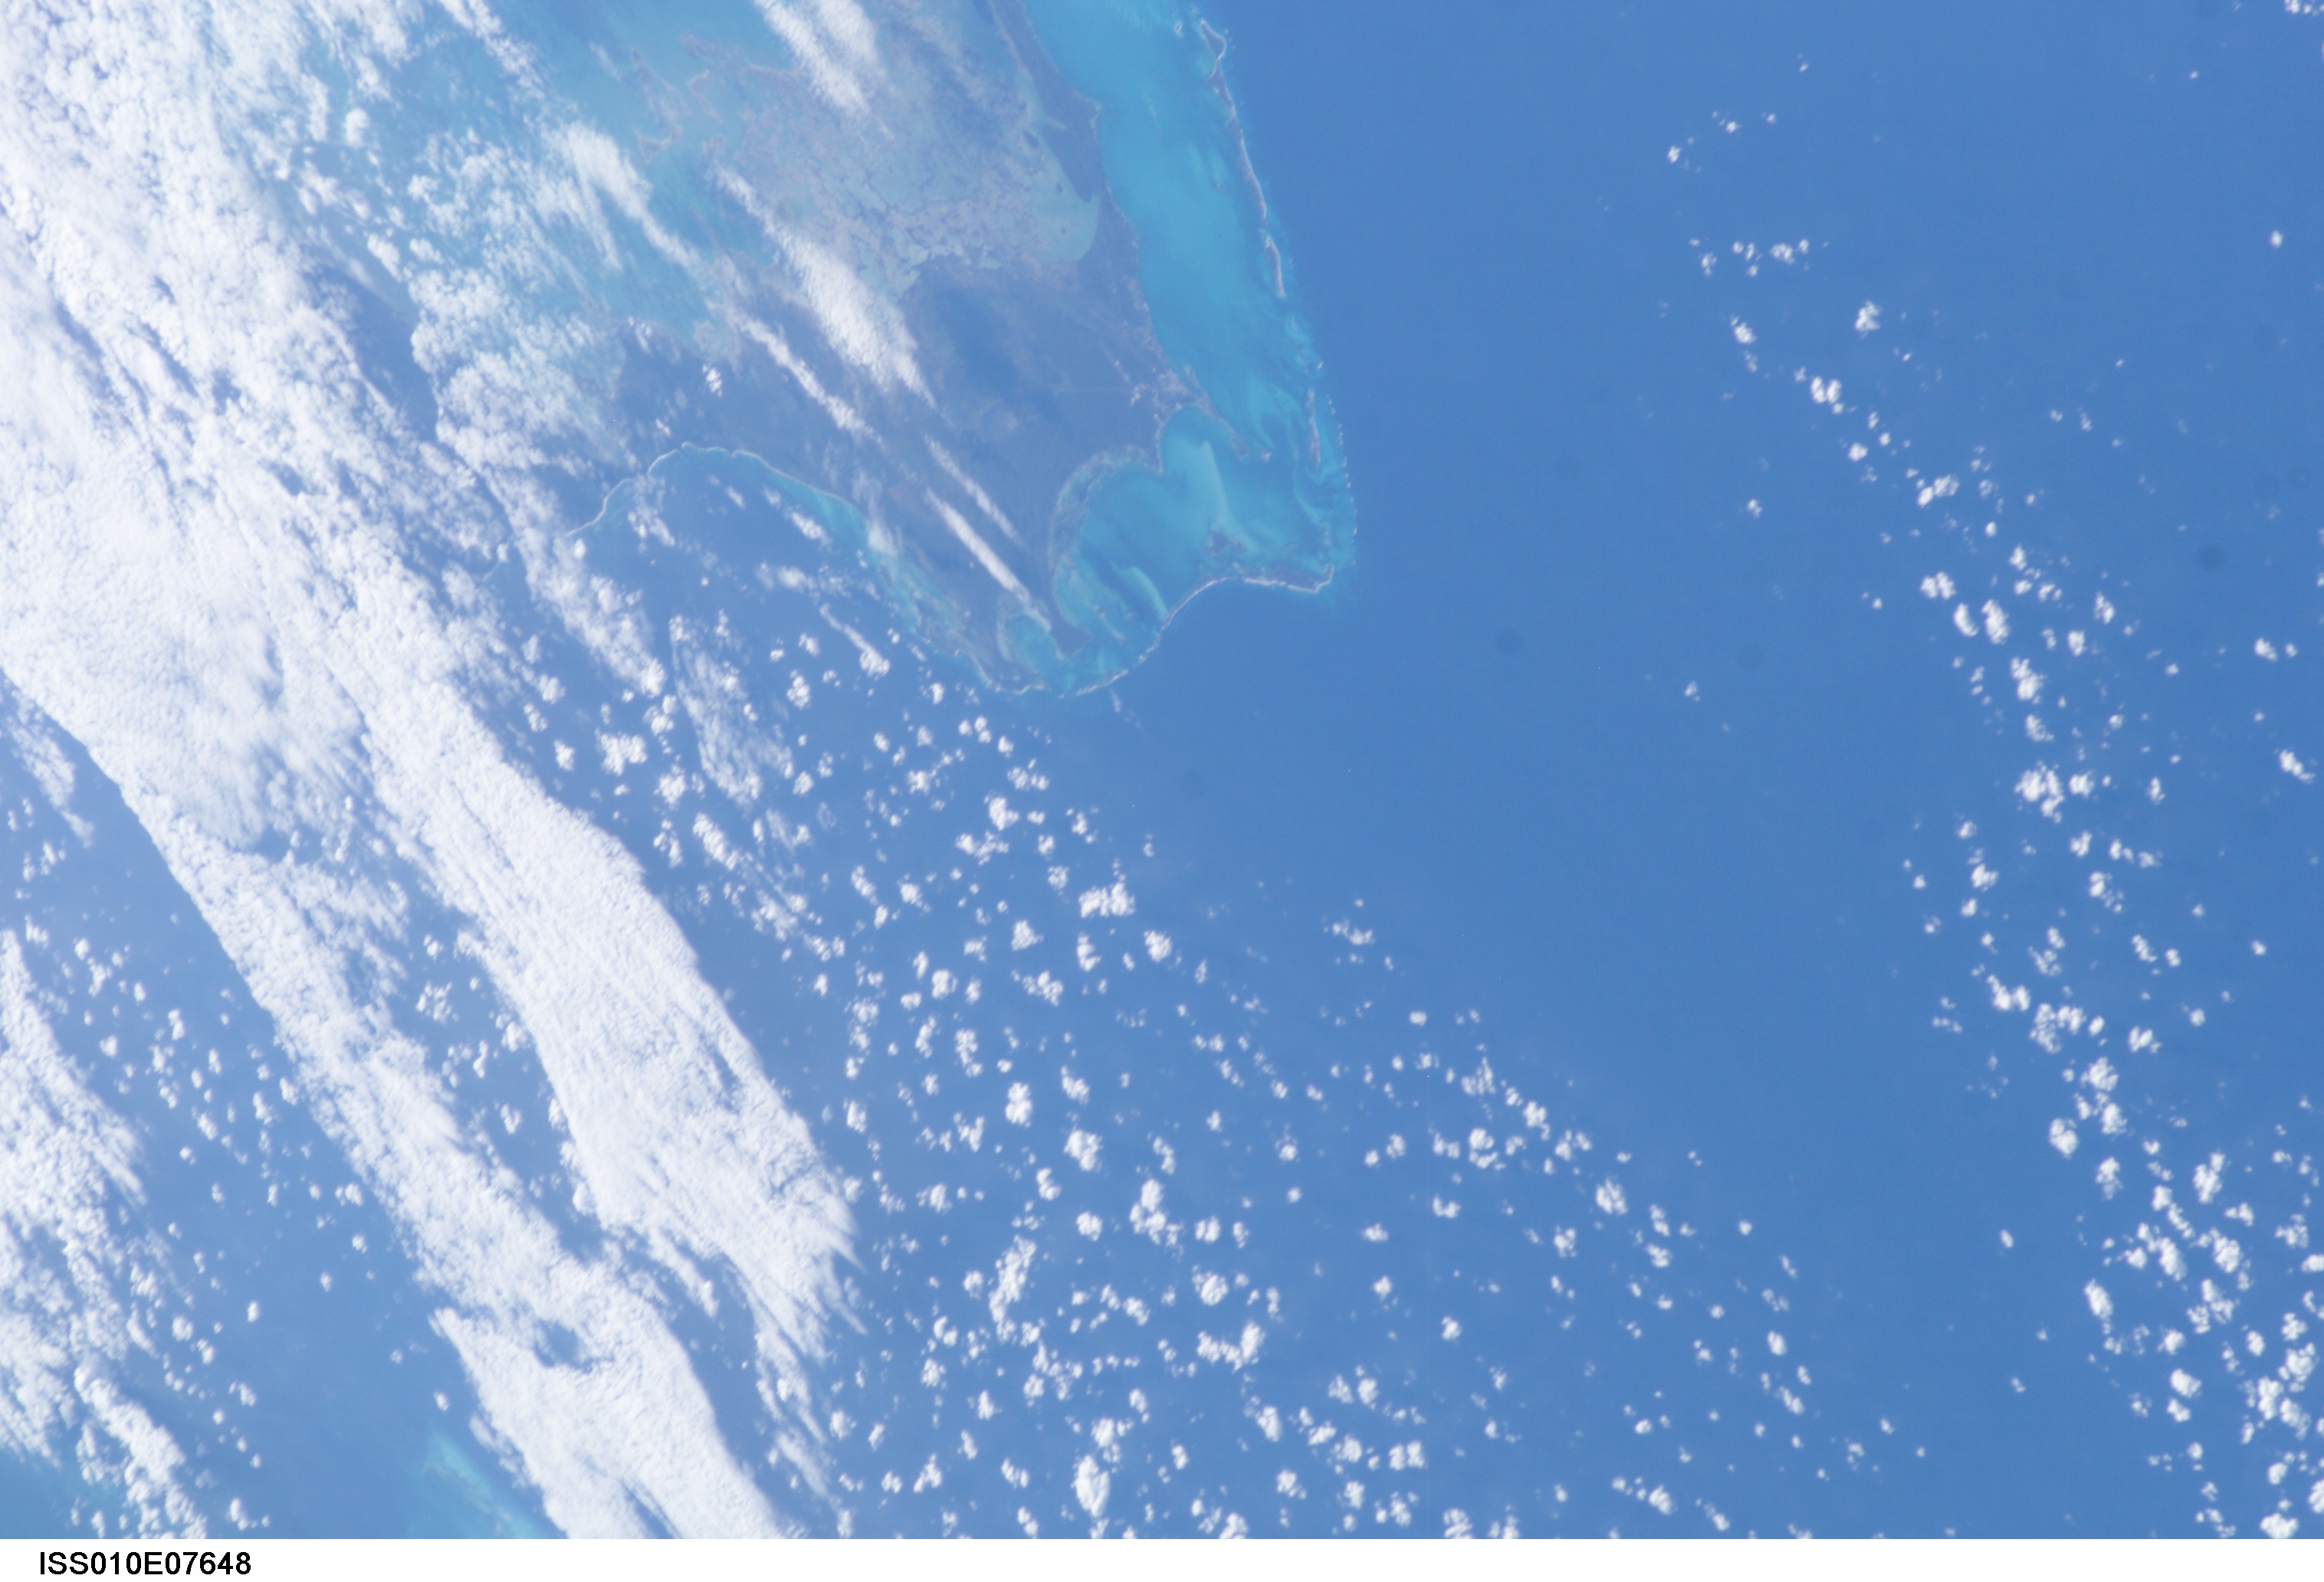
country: BAHAMAS
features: GREAT ABACO I., CORAL REEFS
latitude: 26.5
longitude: -77.0
